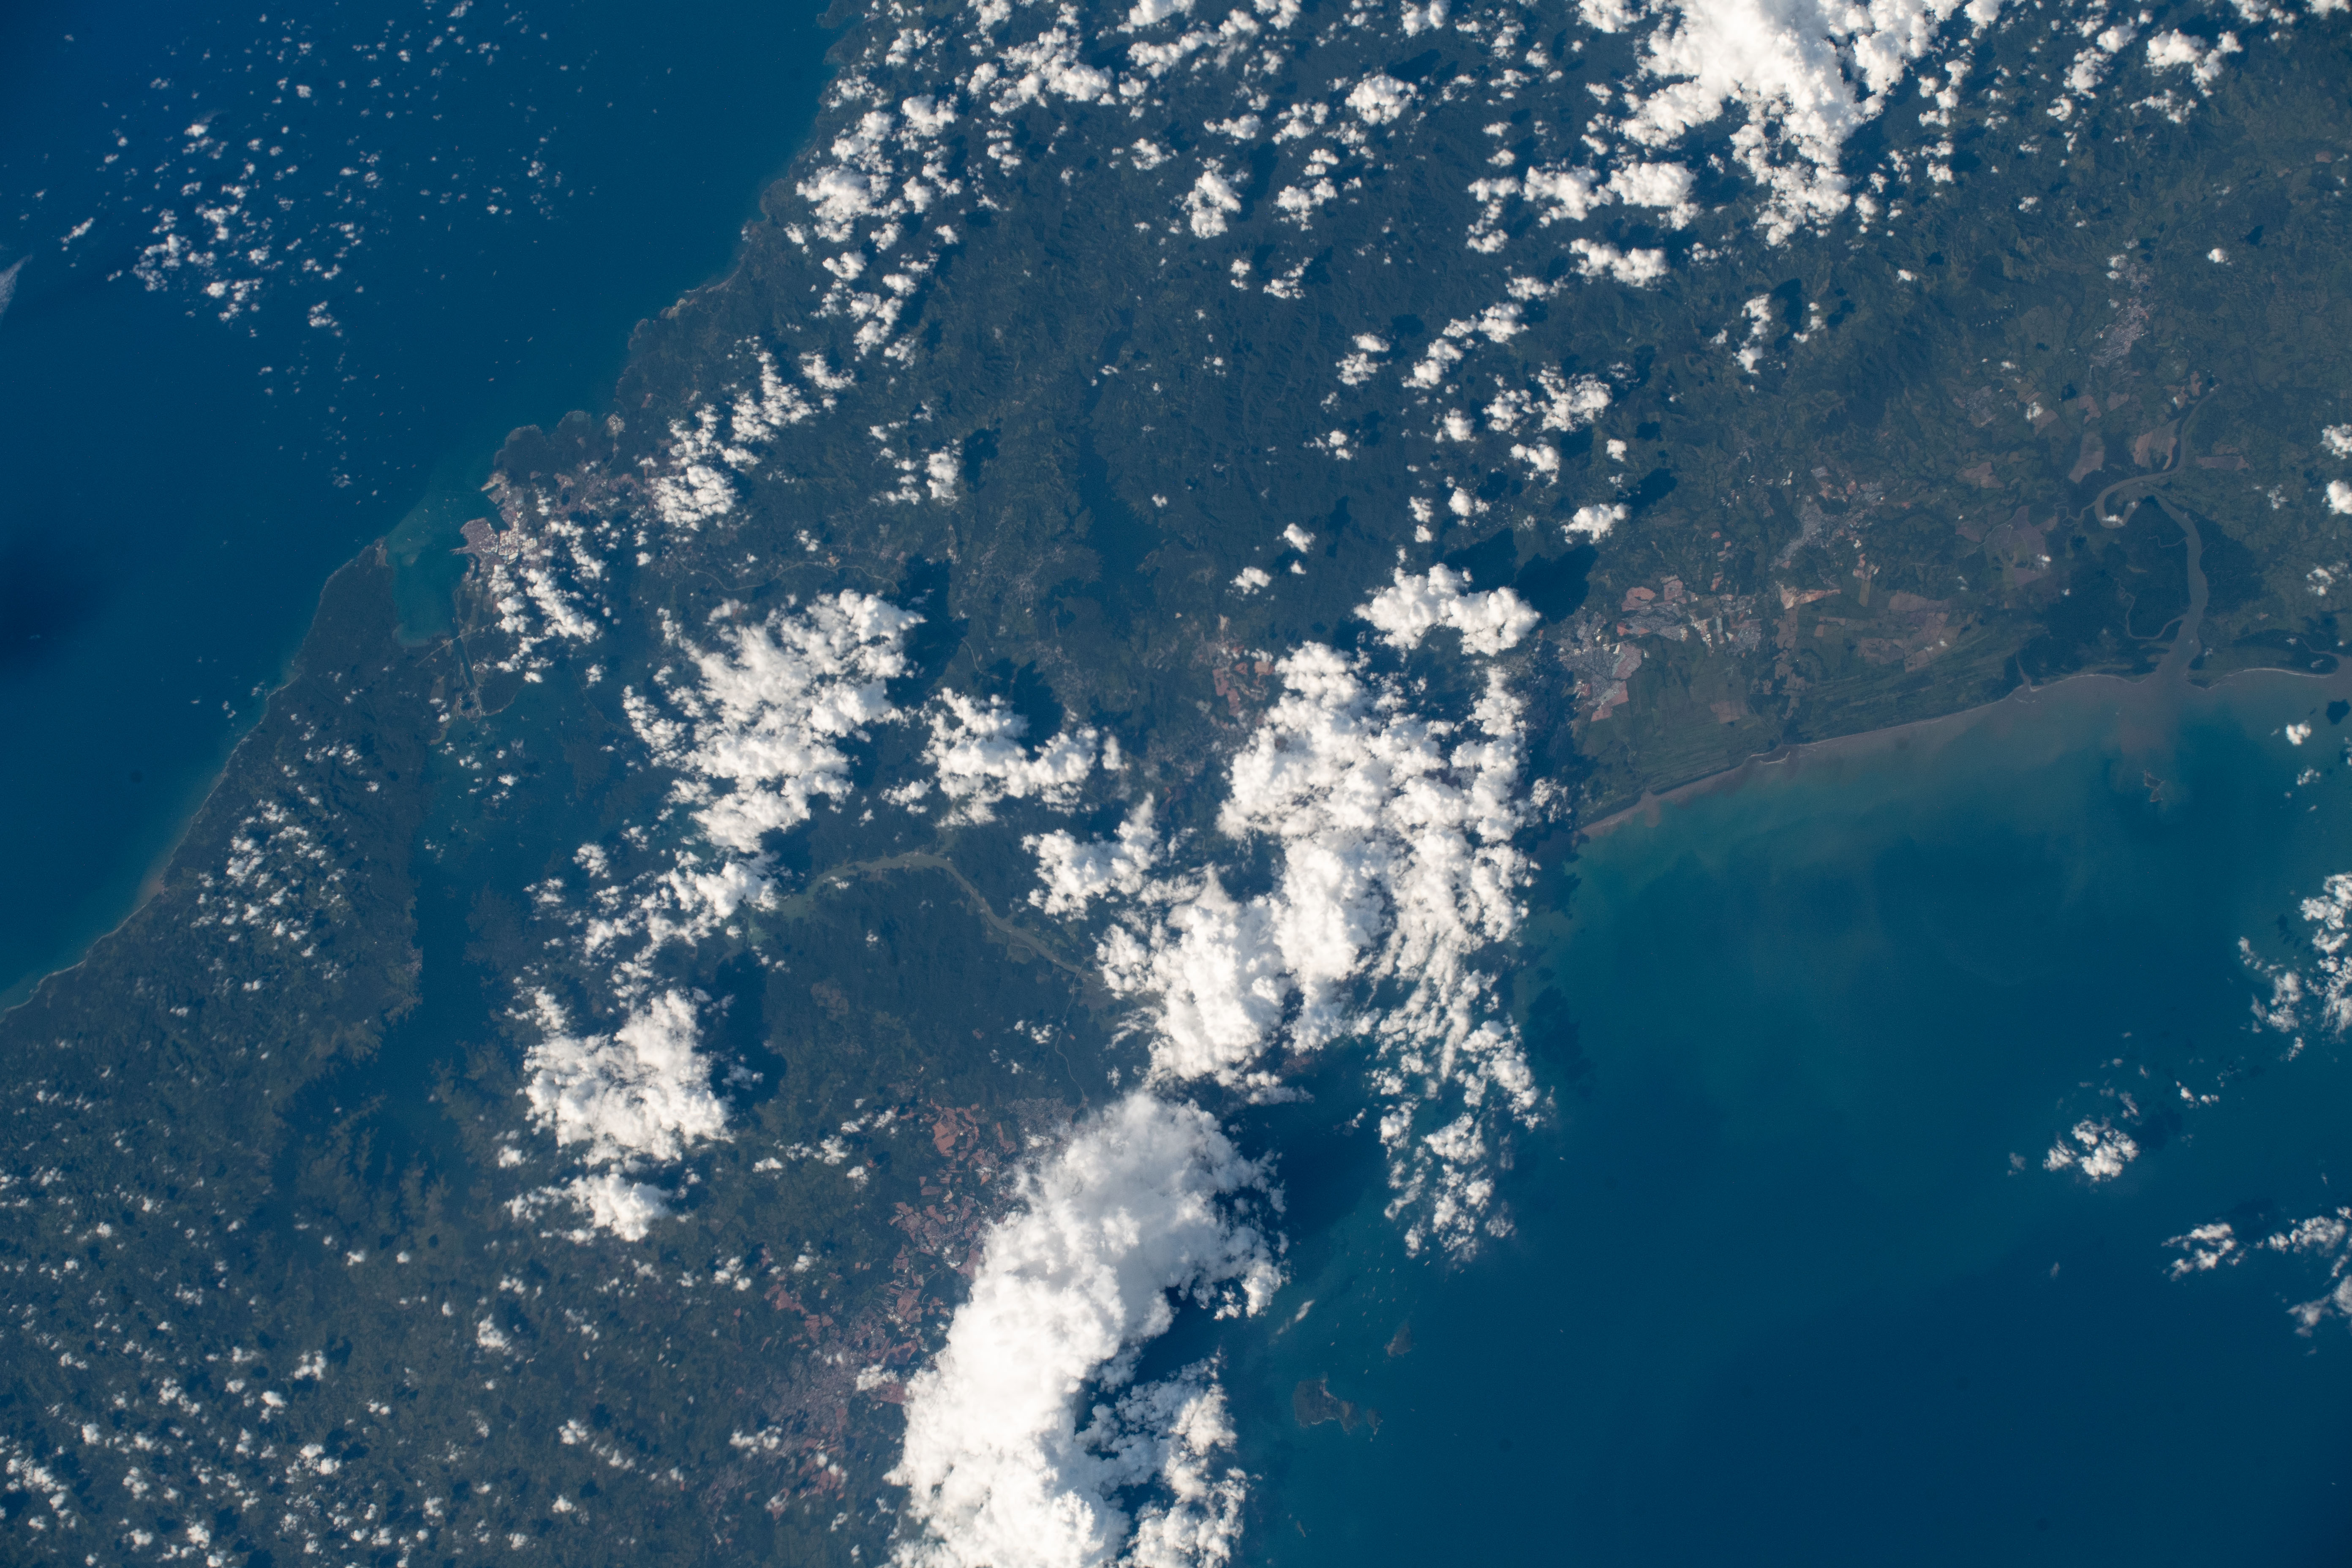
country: PANAMA
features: PANAMA, LAGO GATUN
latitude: 9.1
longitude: -79.5
